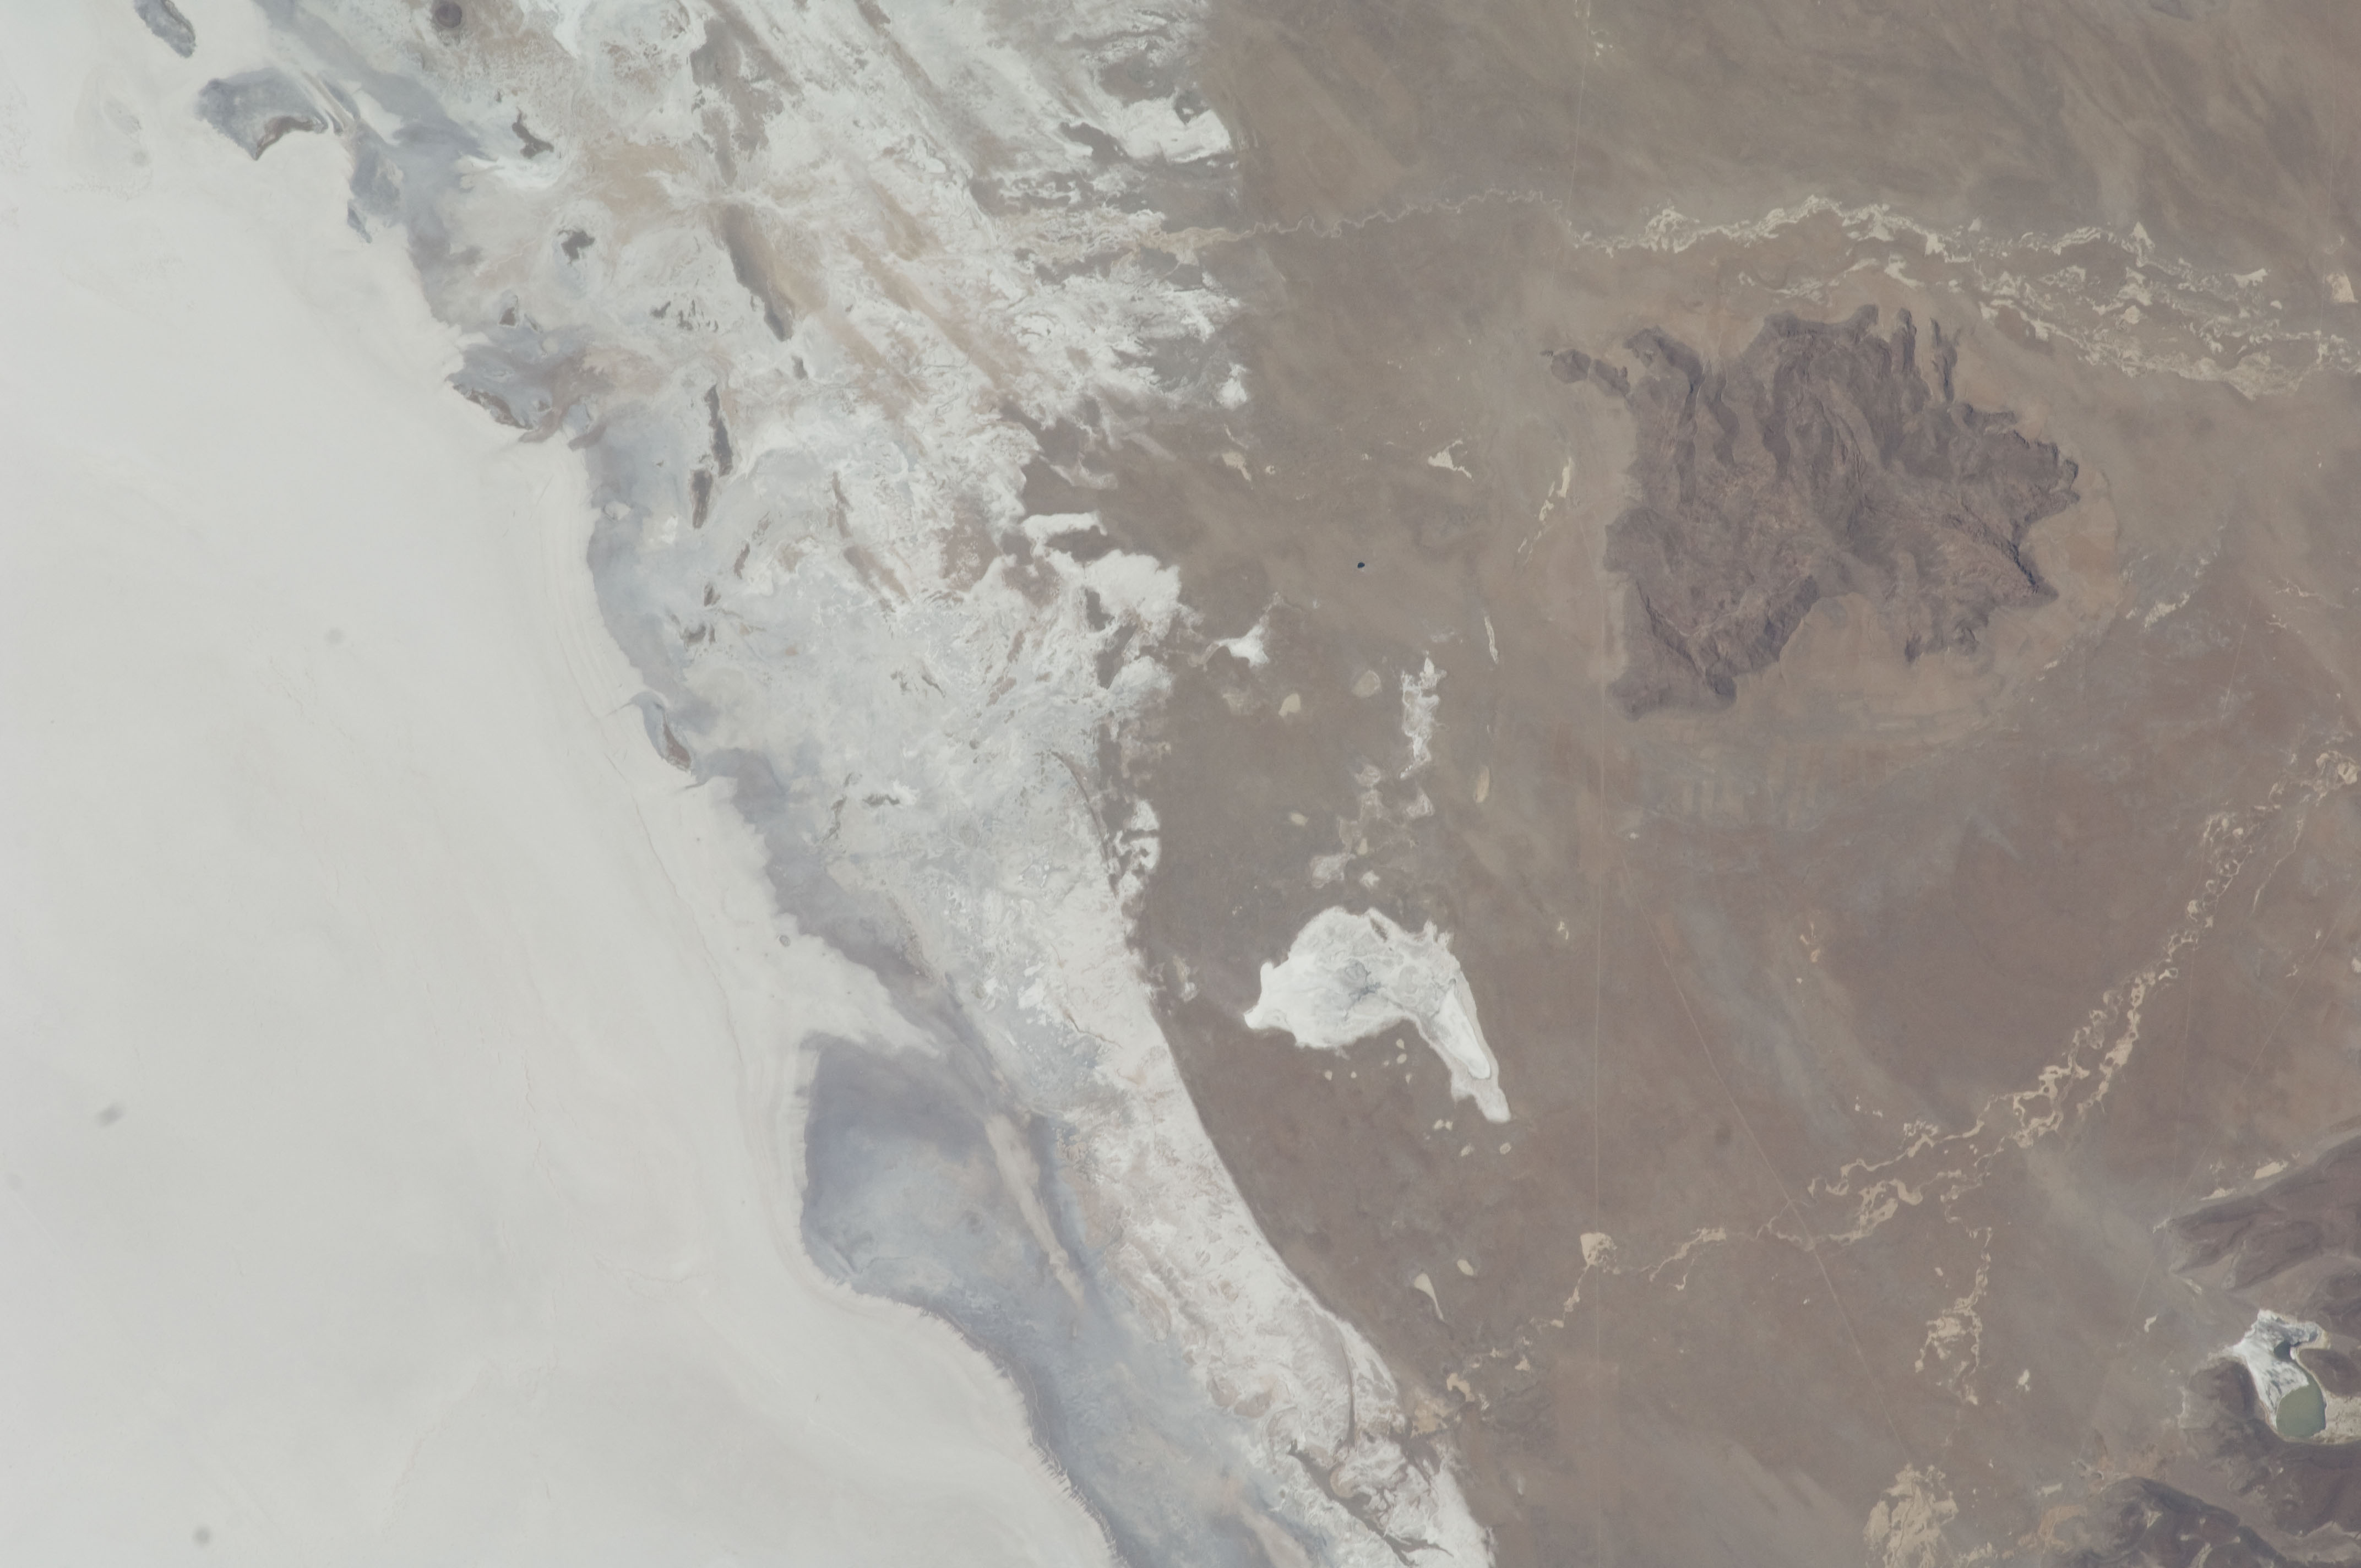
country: BOLIVIA
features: SW. SALAR DE COIPASA
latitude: -19.6
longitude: -68.3
